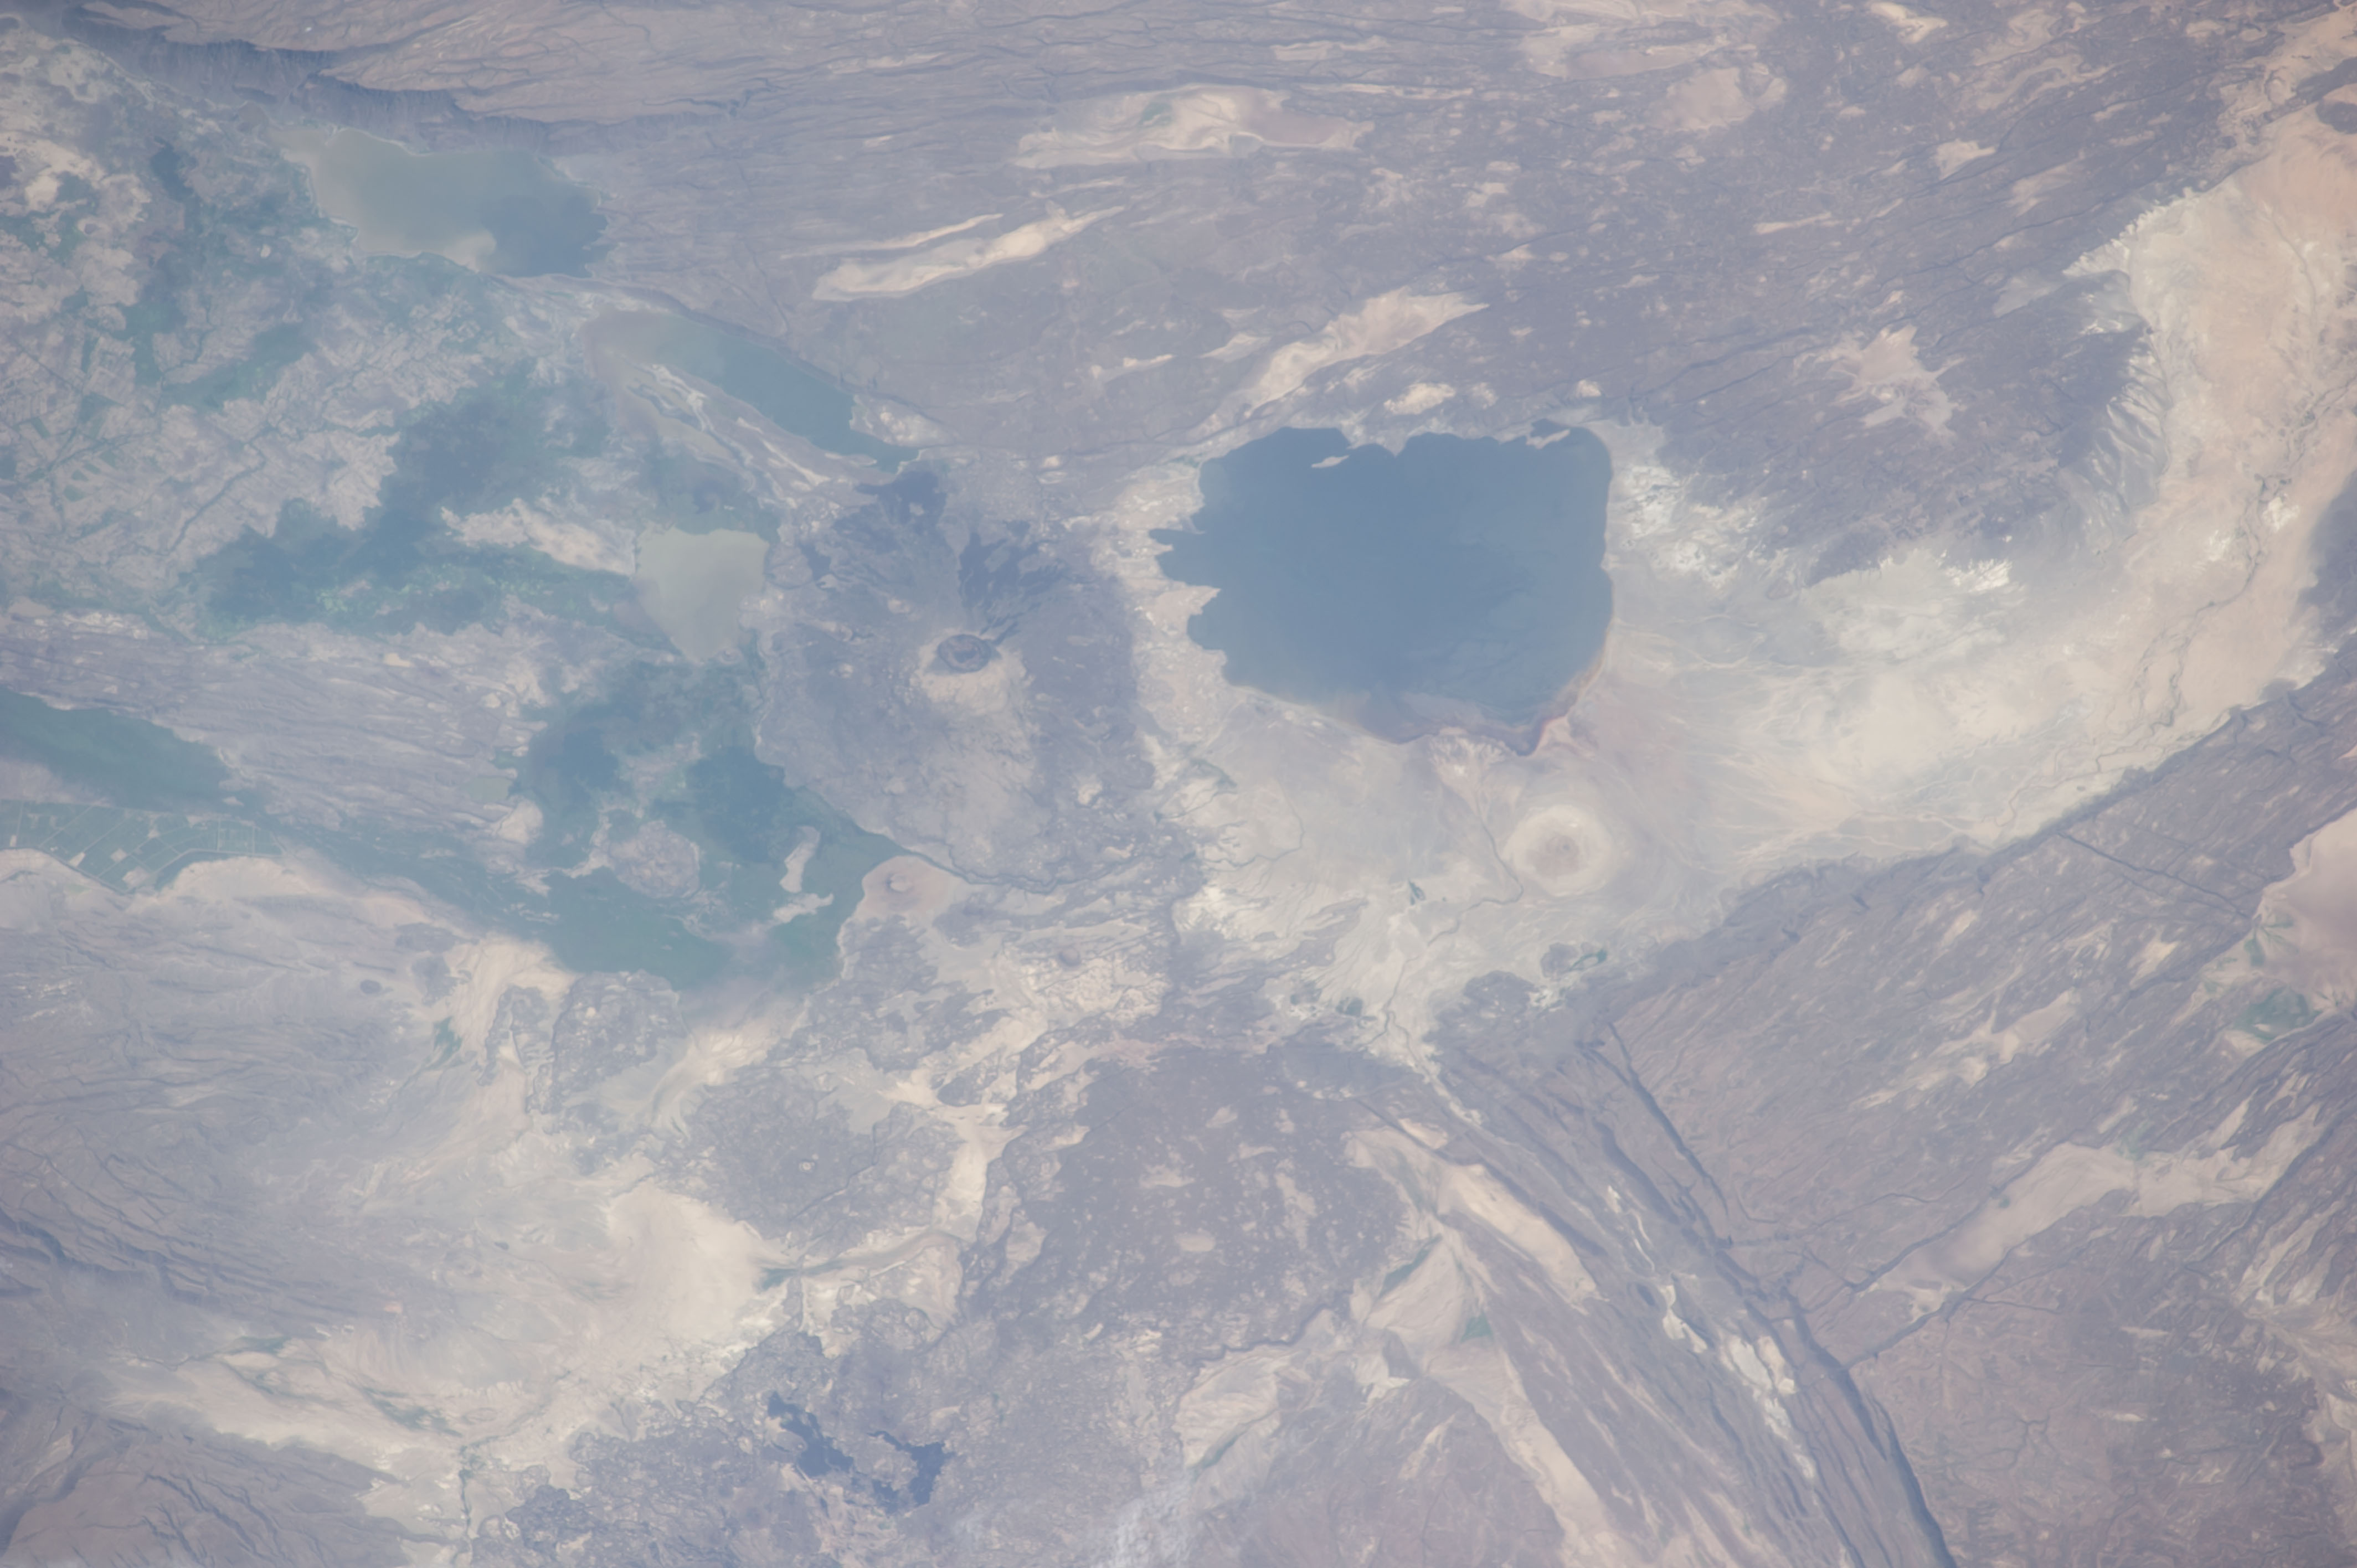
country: ETHIOPIA
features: LAKE ABHE,L. ABHE,ETHIOPIA,DJIBOUTI
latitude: 11.2
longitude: 41.6
